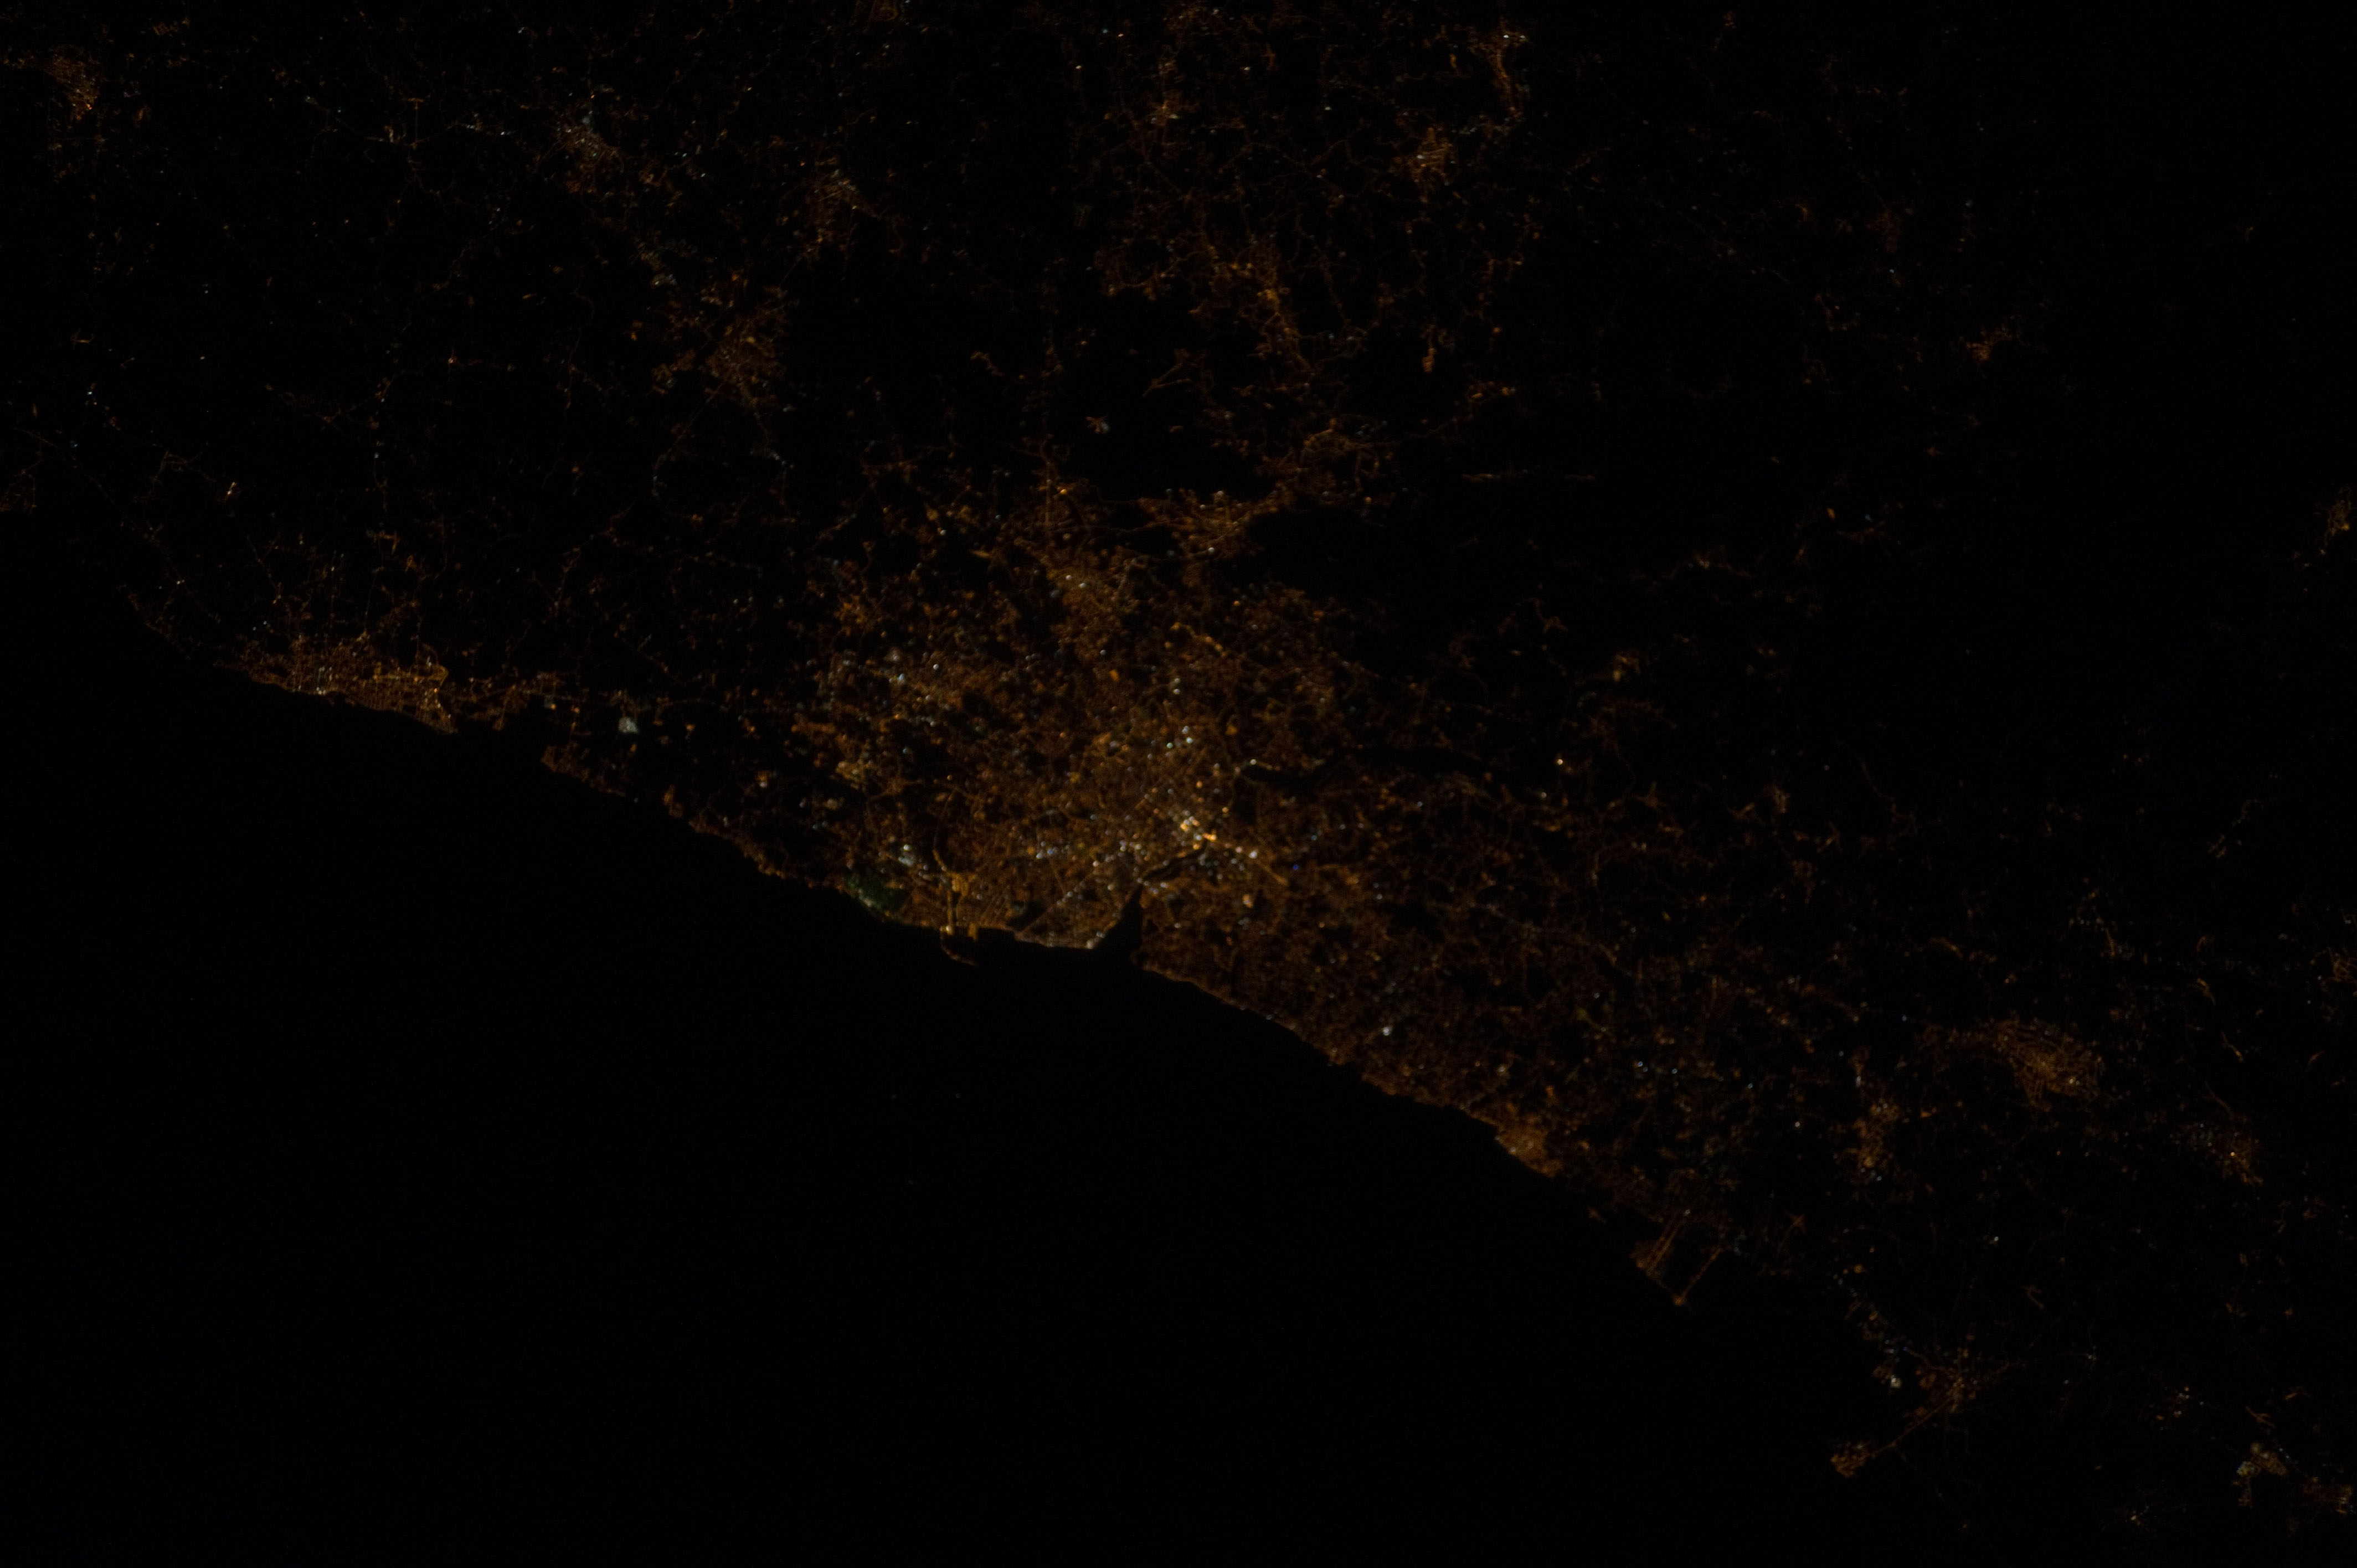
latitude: 41.1
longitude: -8.6
